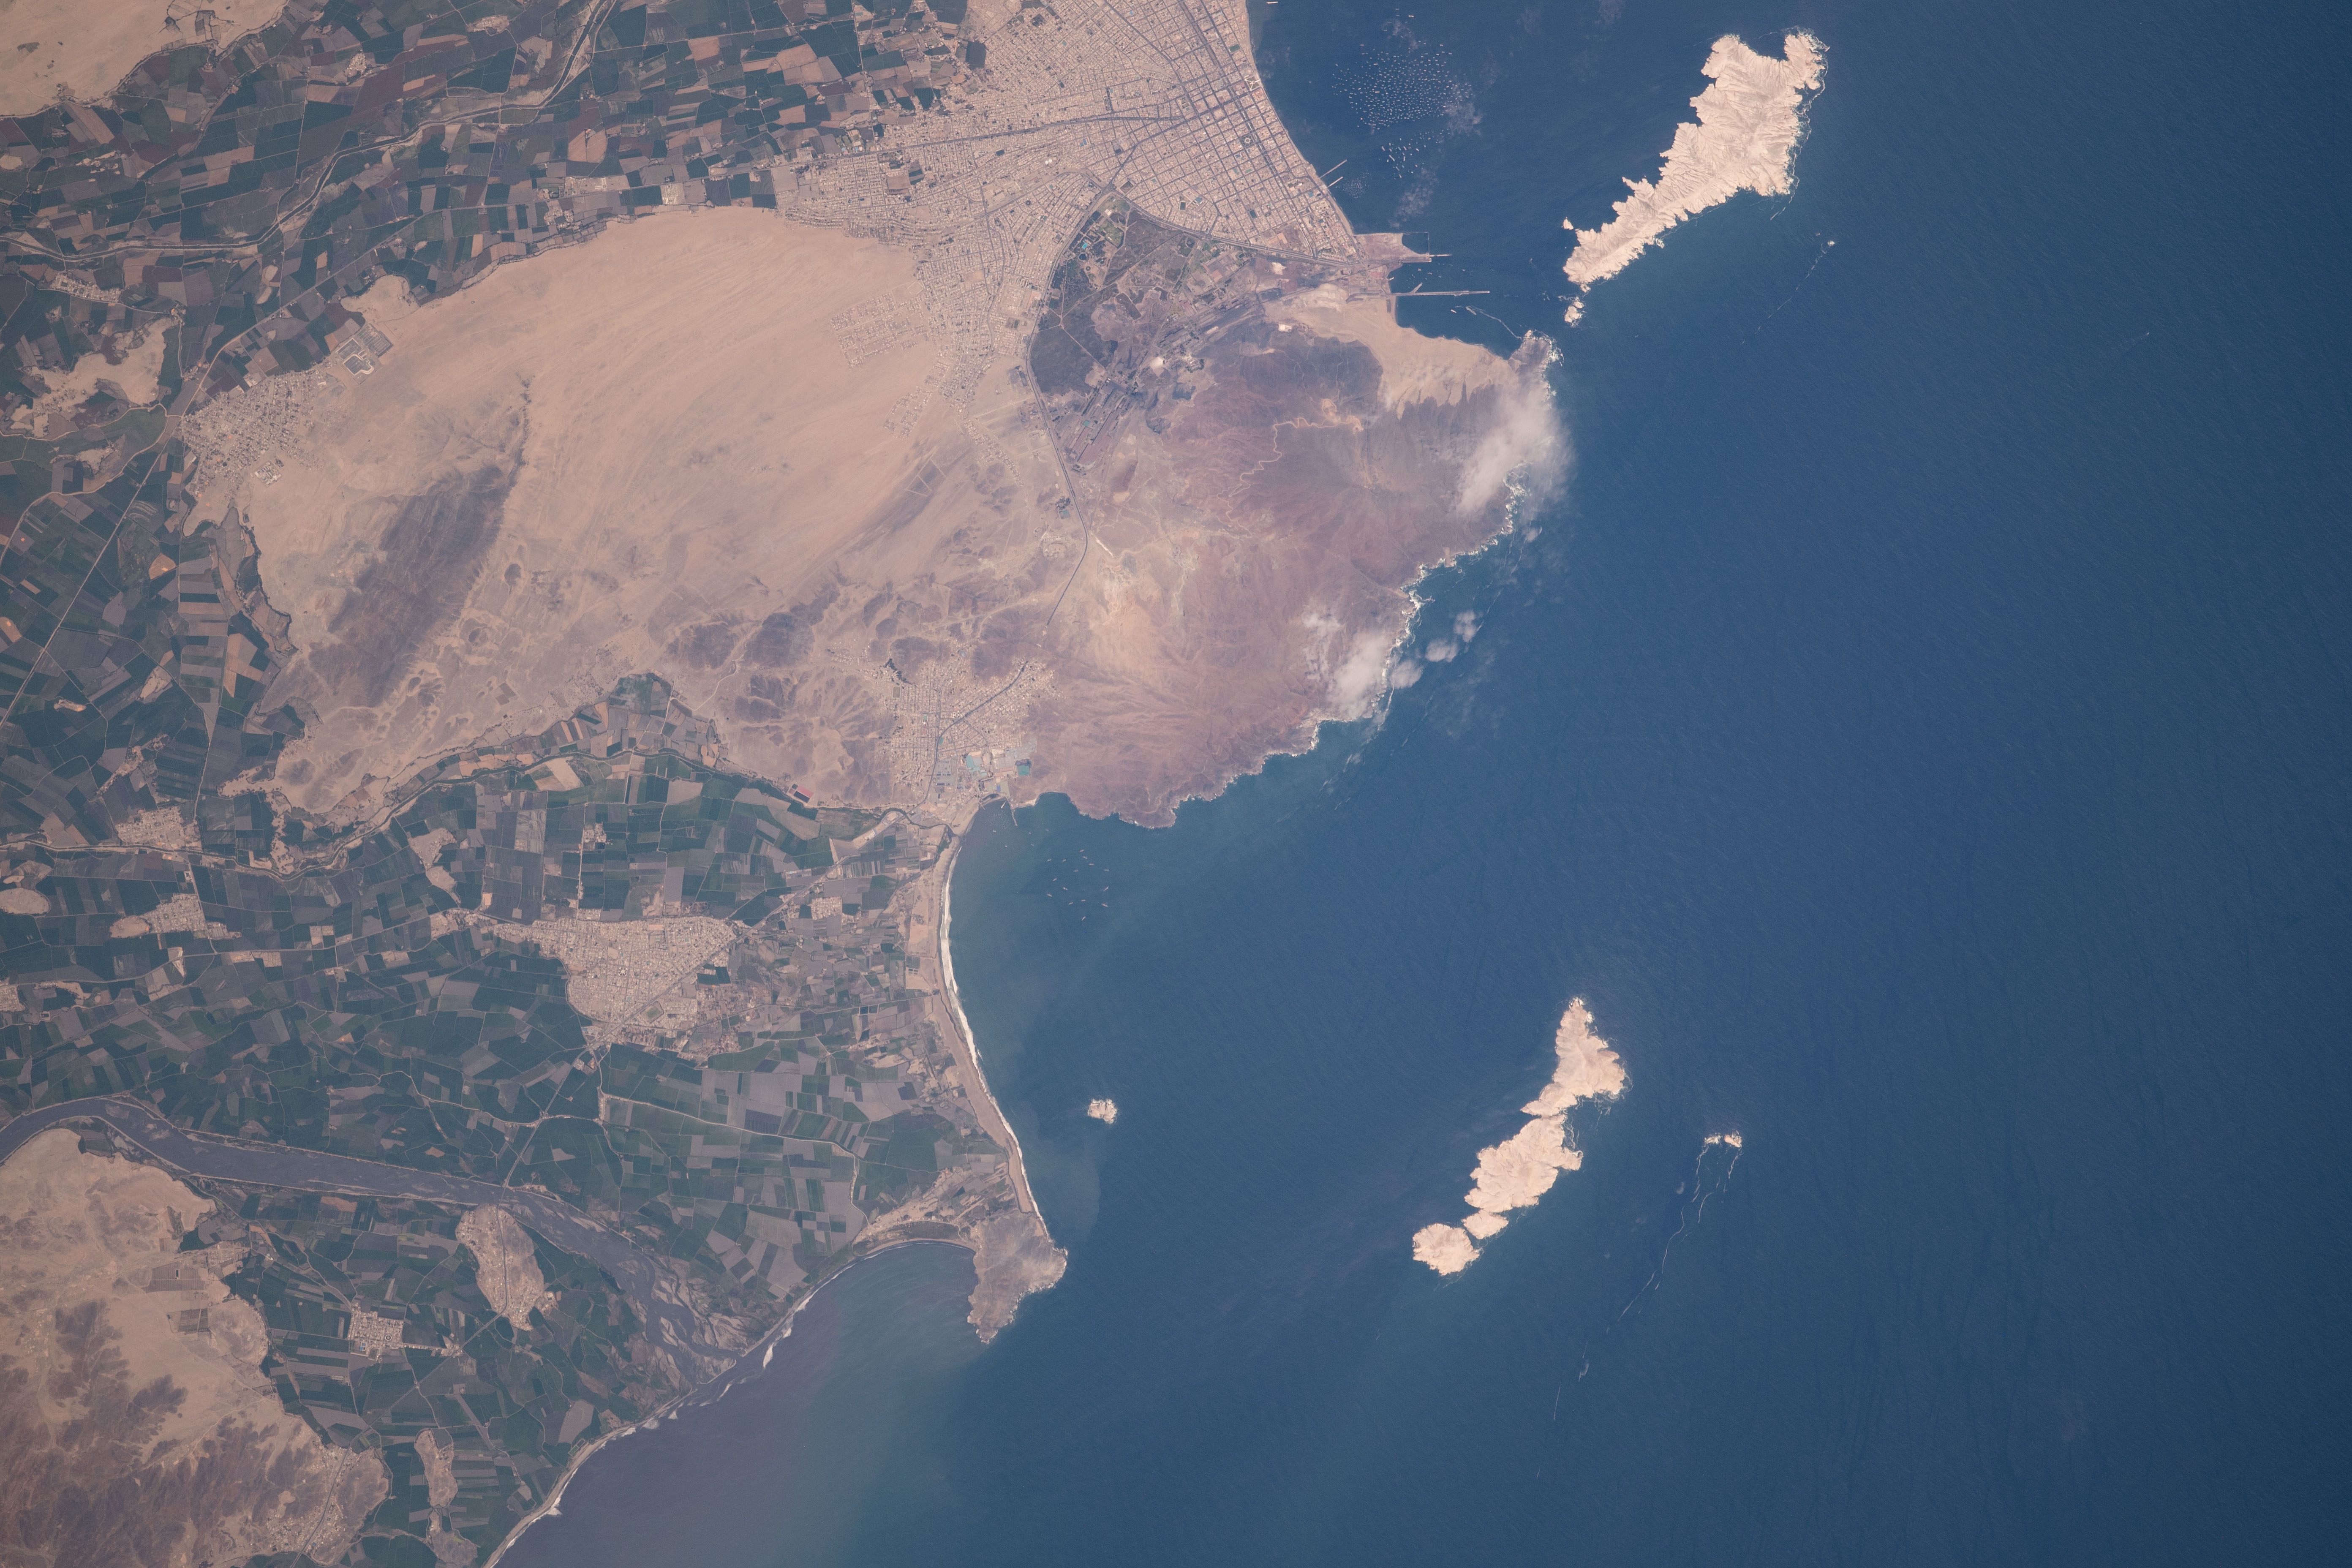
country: PERU
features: COISCHCO DISTRICT
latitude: -9.0
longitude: -78.6
